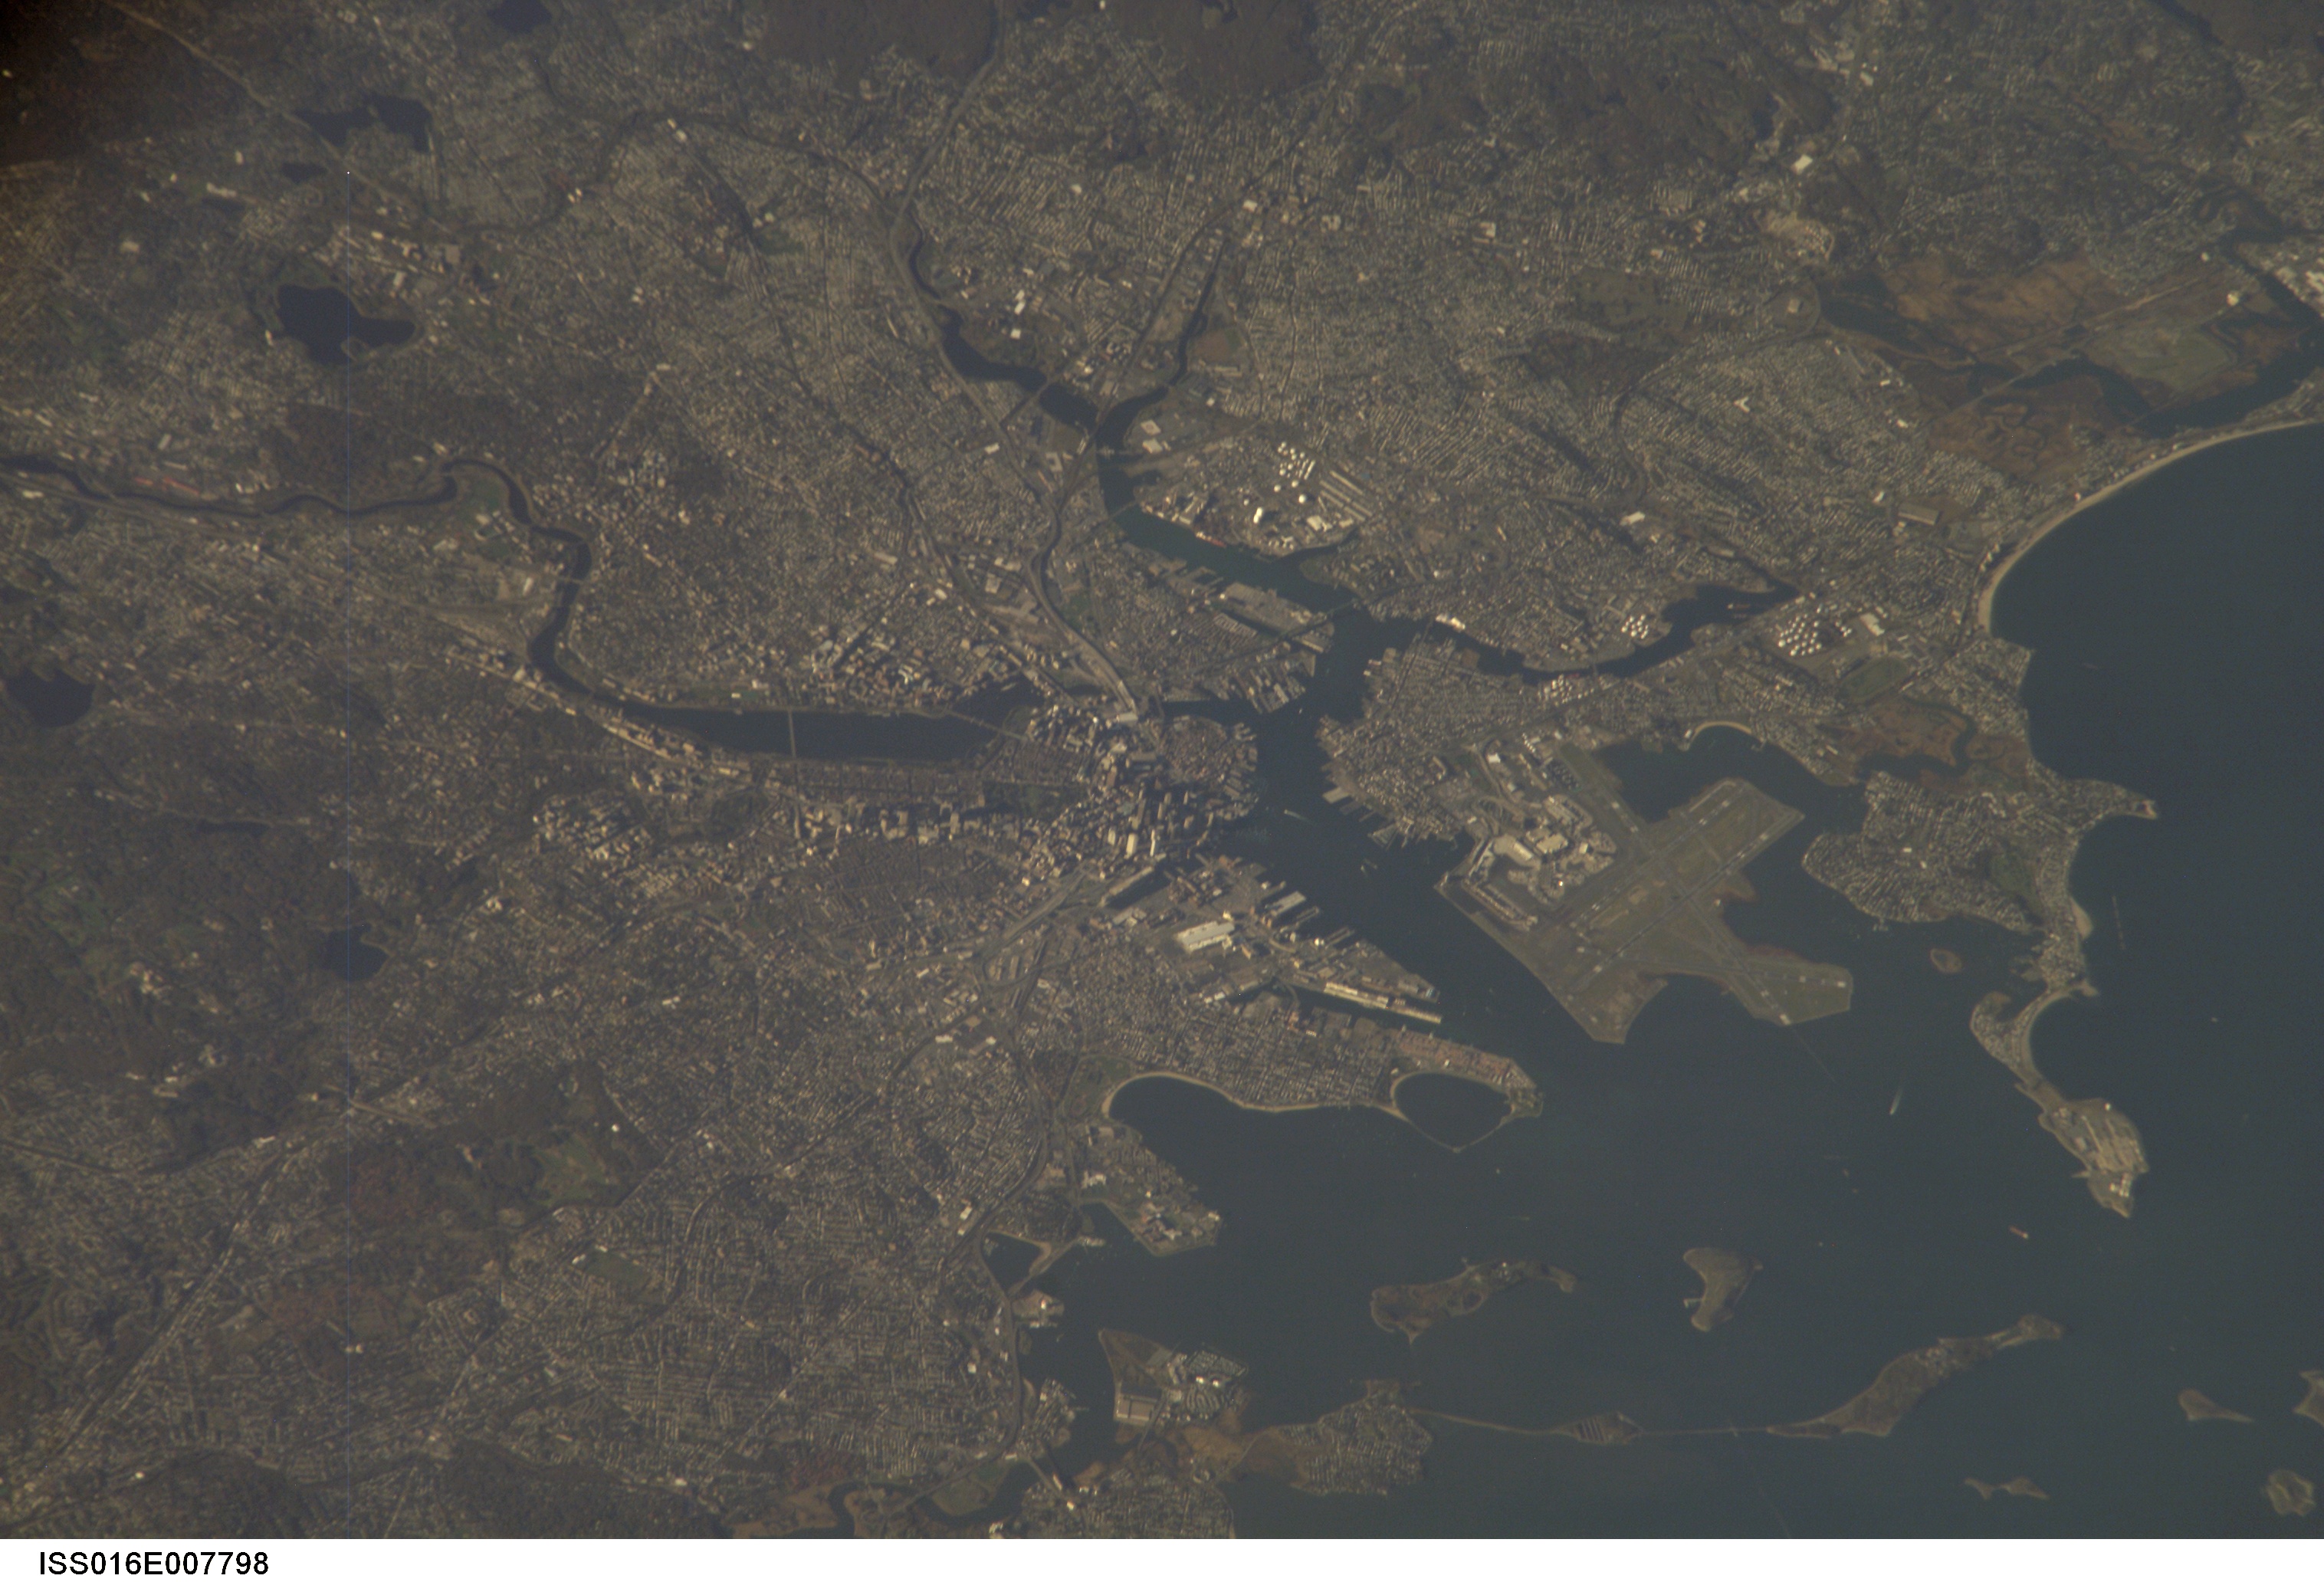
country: USA-MASSACHUSETTS
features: BOSTON, LOGAN INT'L AIRPORT
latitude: 42.4
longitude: -71.1
